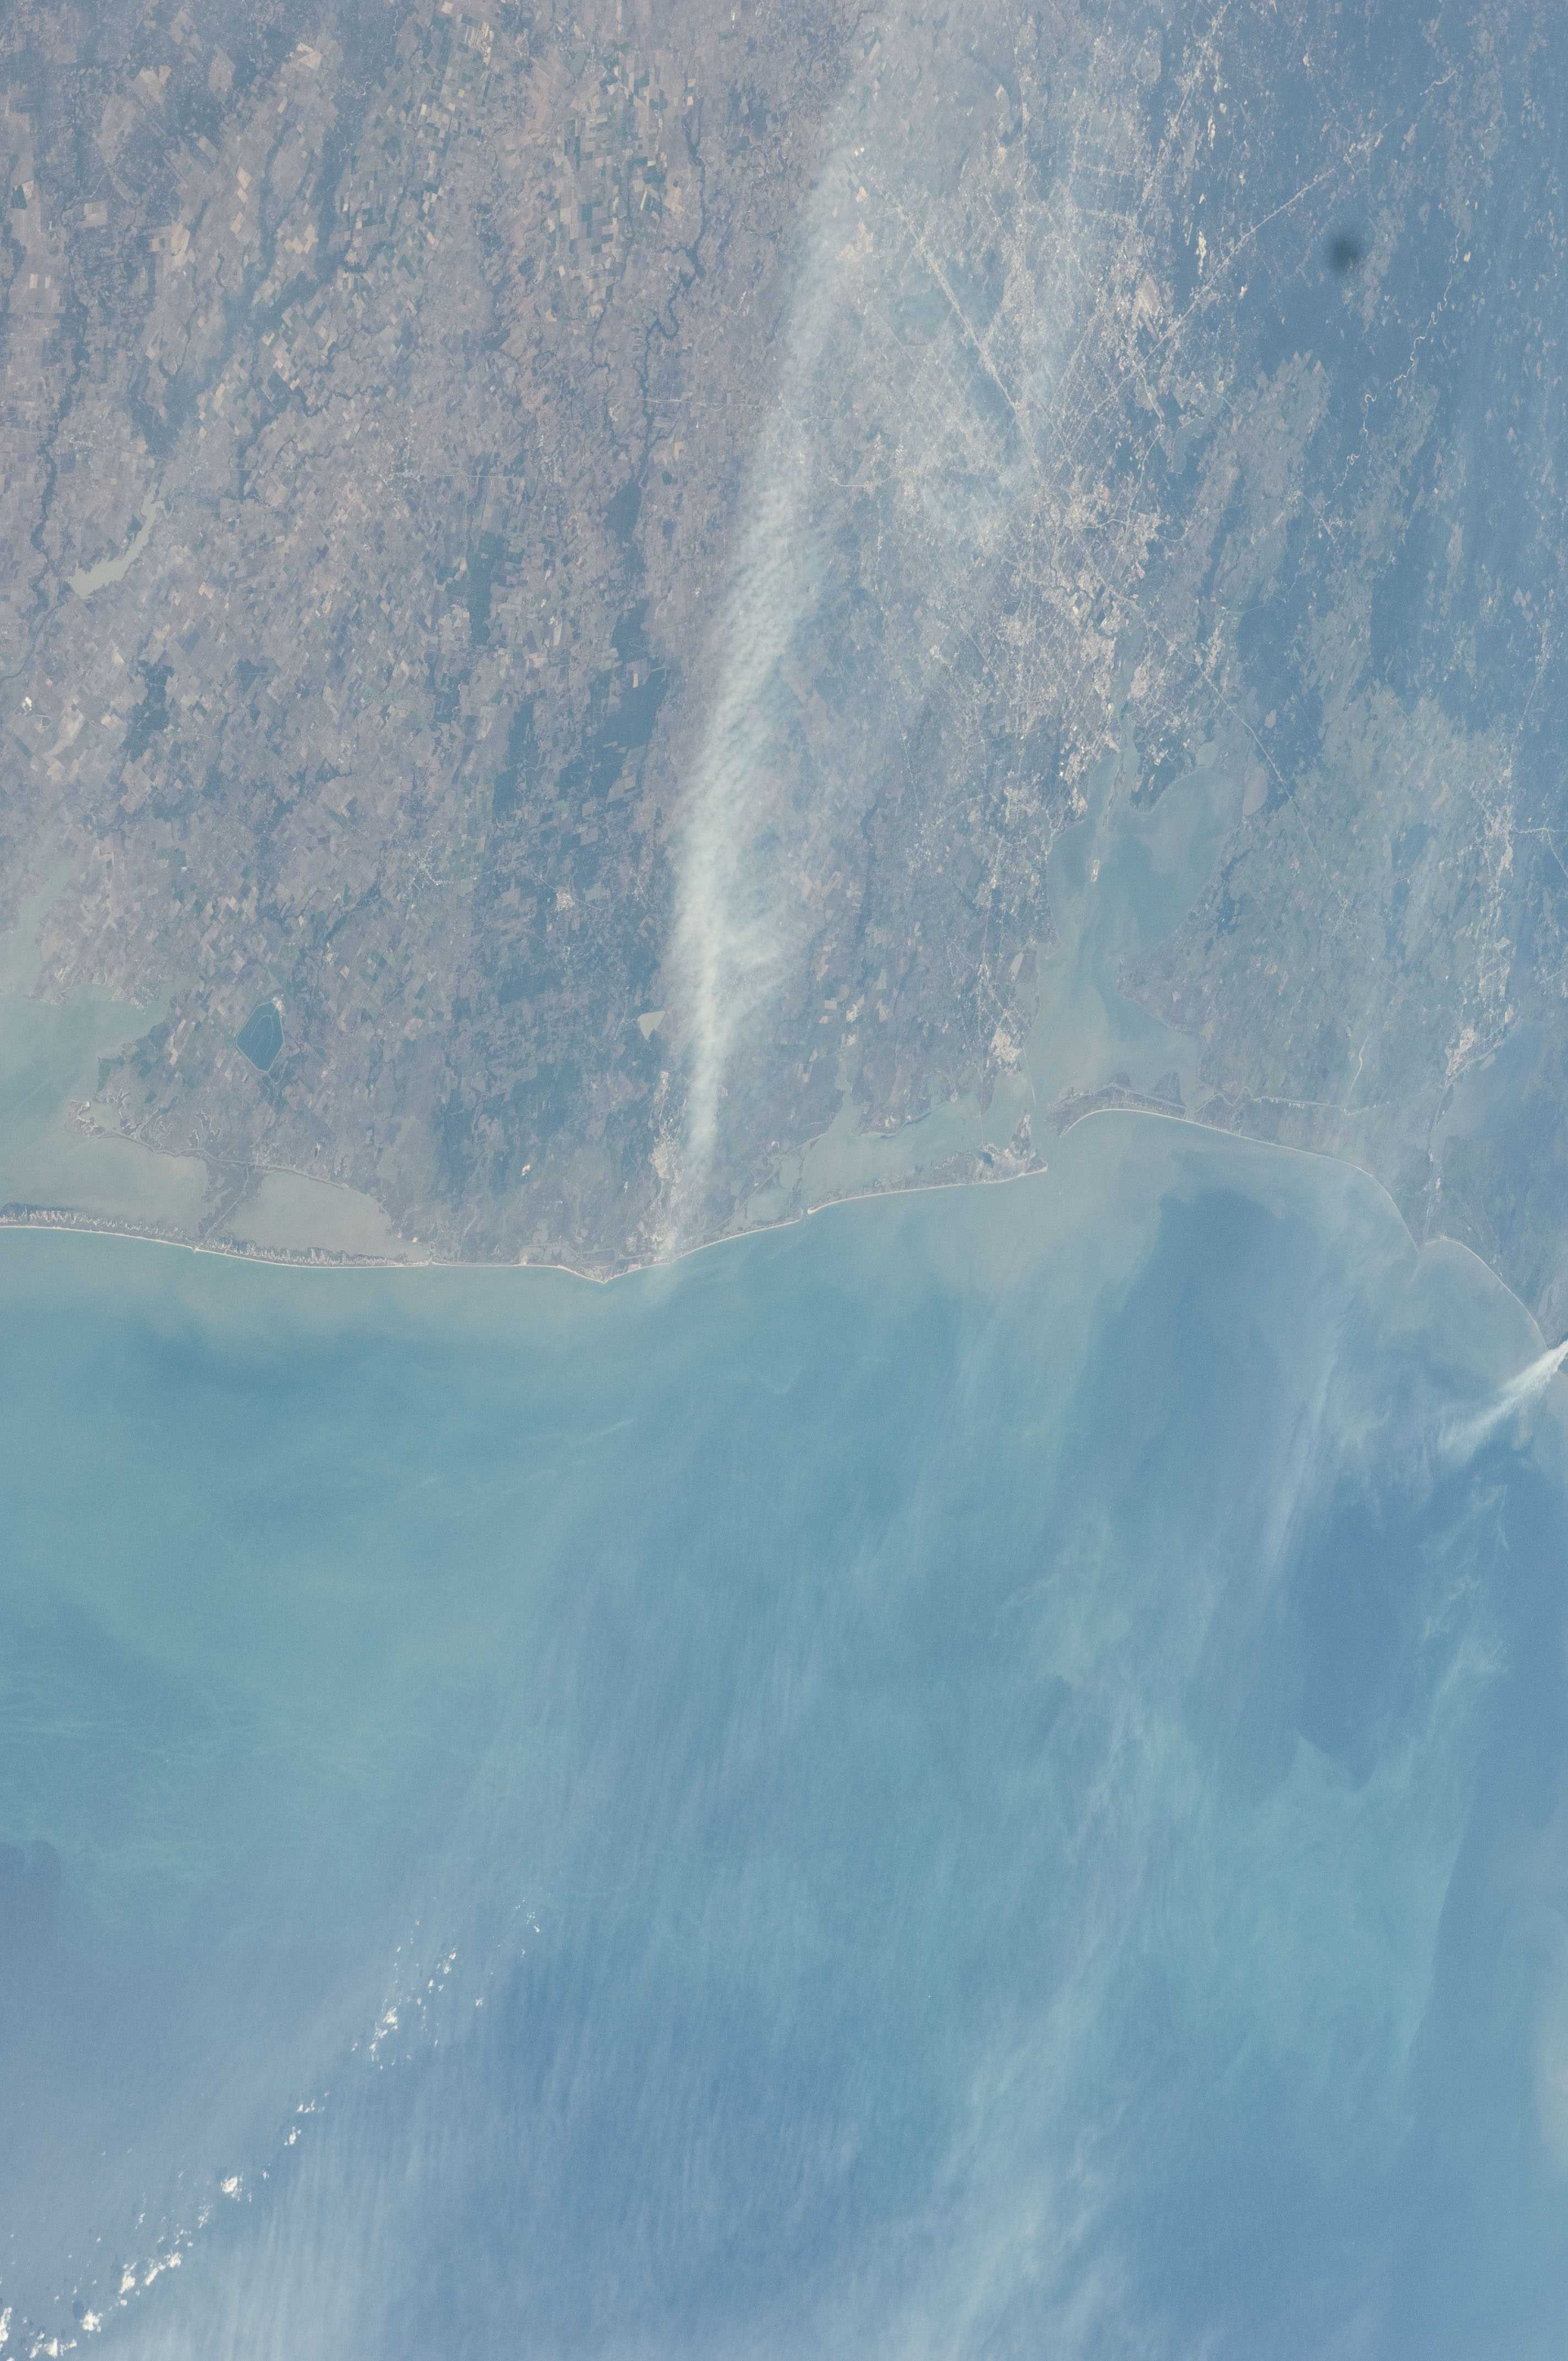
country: USA-TEXAS
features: HOUSTON-GALVESTON BAY AREA, G. OF MEXICO, SMOKE PLUMES, BAYS, AGR., FOR.
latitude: 29.0
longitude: -95.0
